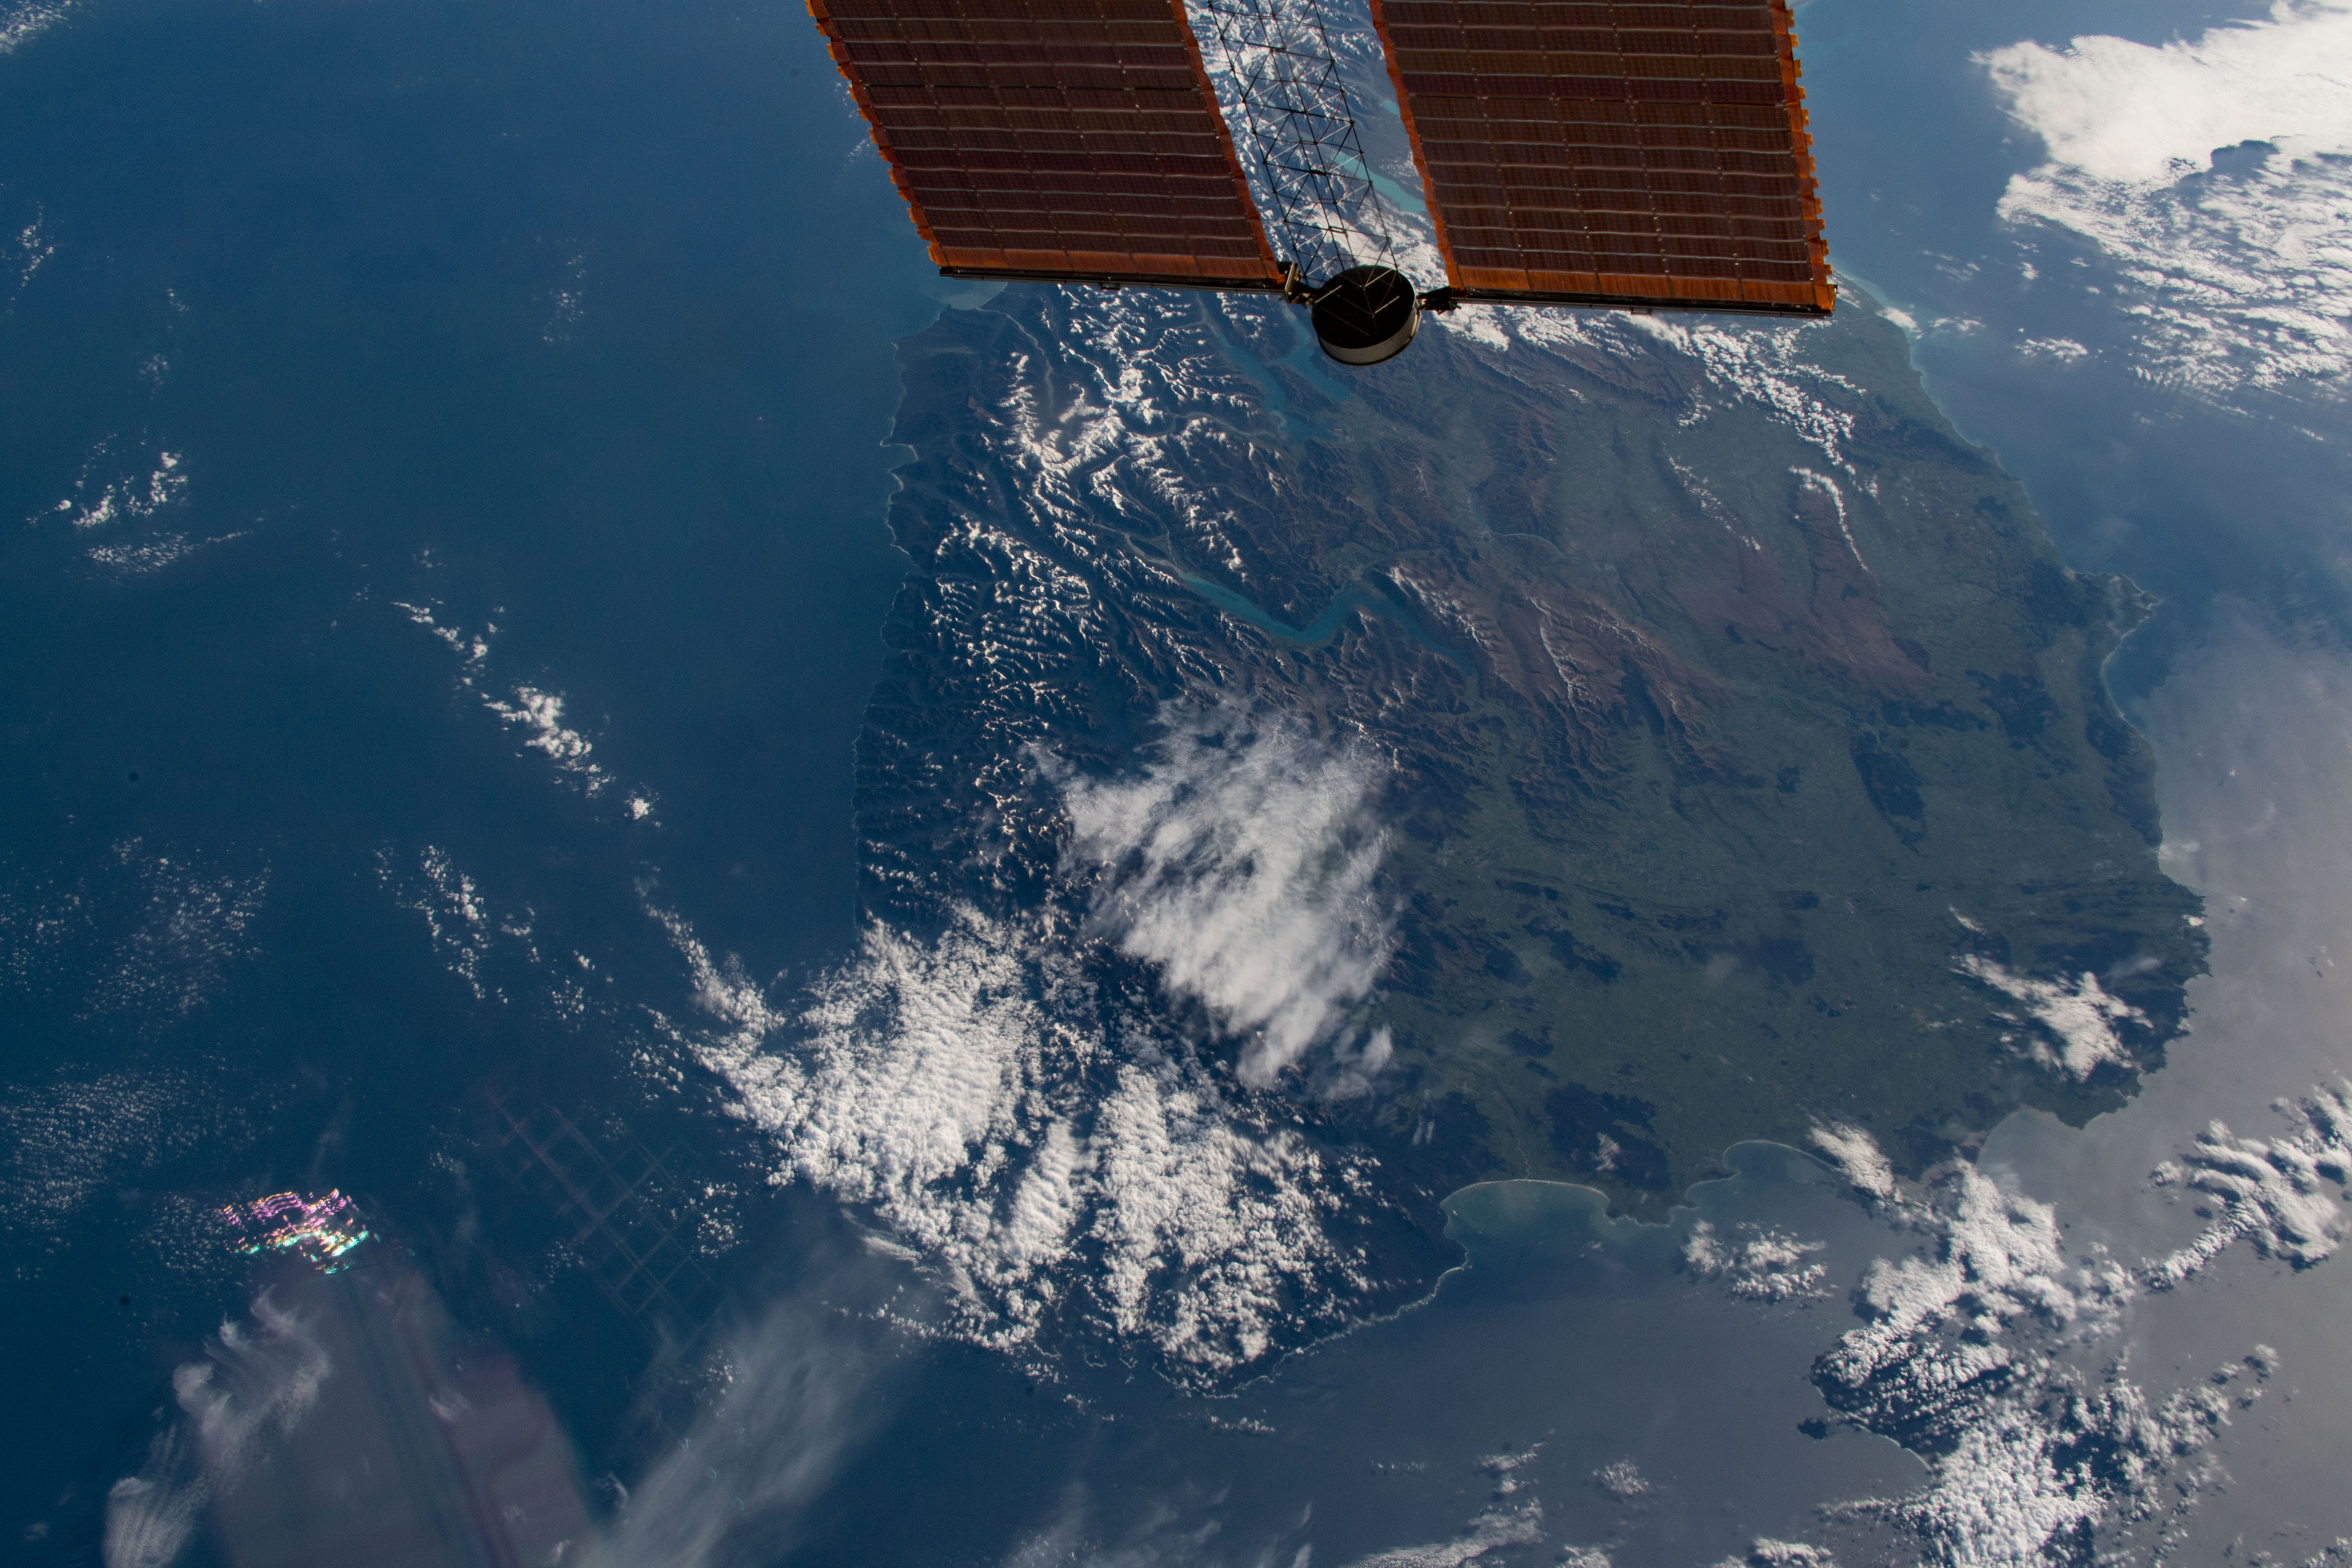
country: NEW ZEALAND-SI
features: SOUTH ISLAND, SOUTHERN ALPS MOUNTAINS, LAKE WAKATIPU
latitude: -45.5
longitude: 168.5
